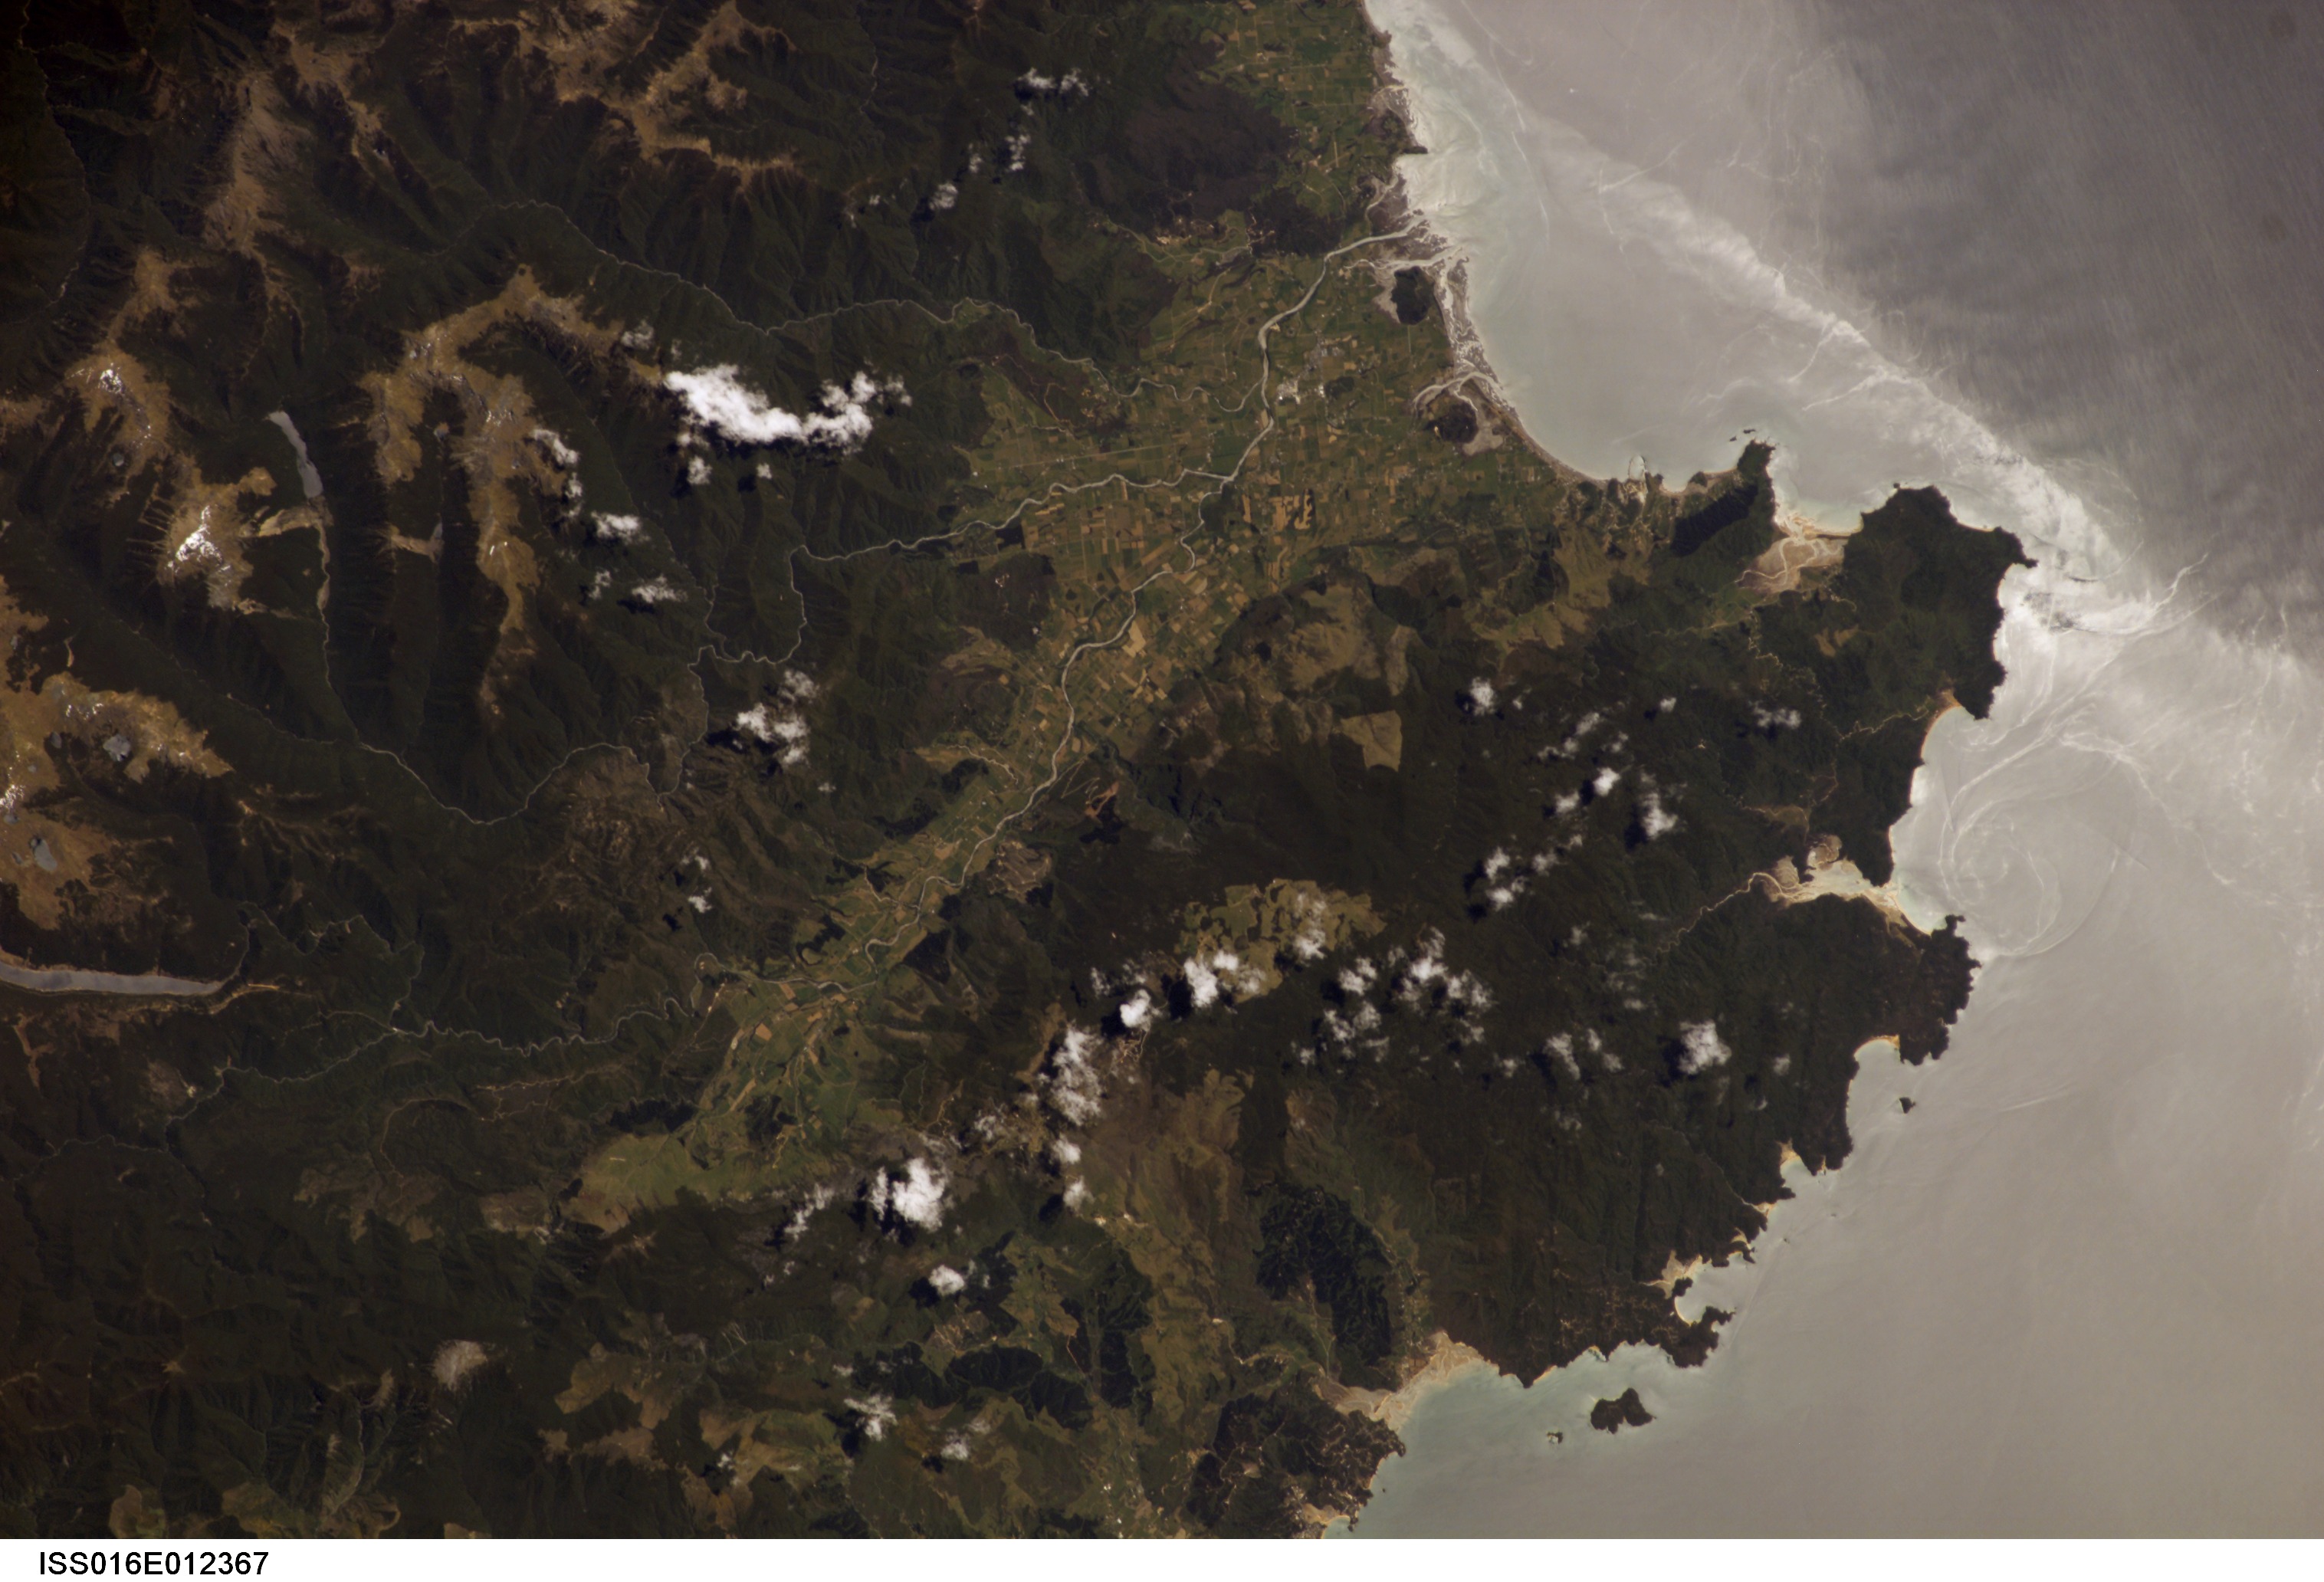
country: NEW ZEALAND-SI
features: SEPARATION PT., TASMAN MTS.
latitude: -41.0
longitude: 173.0
